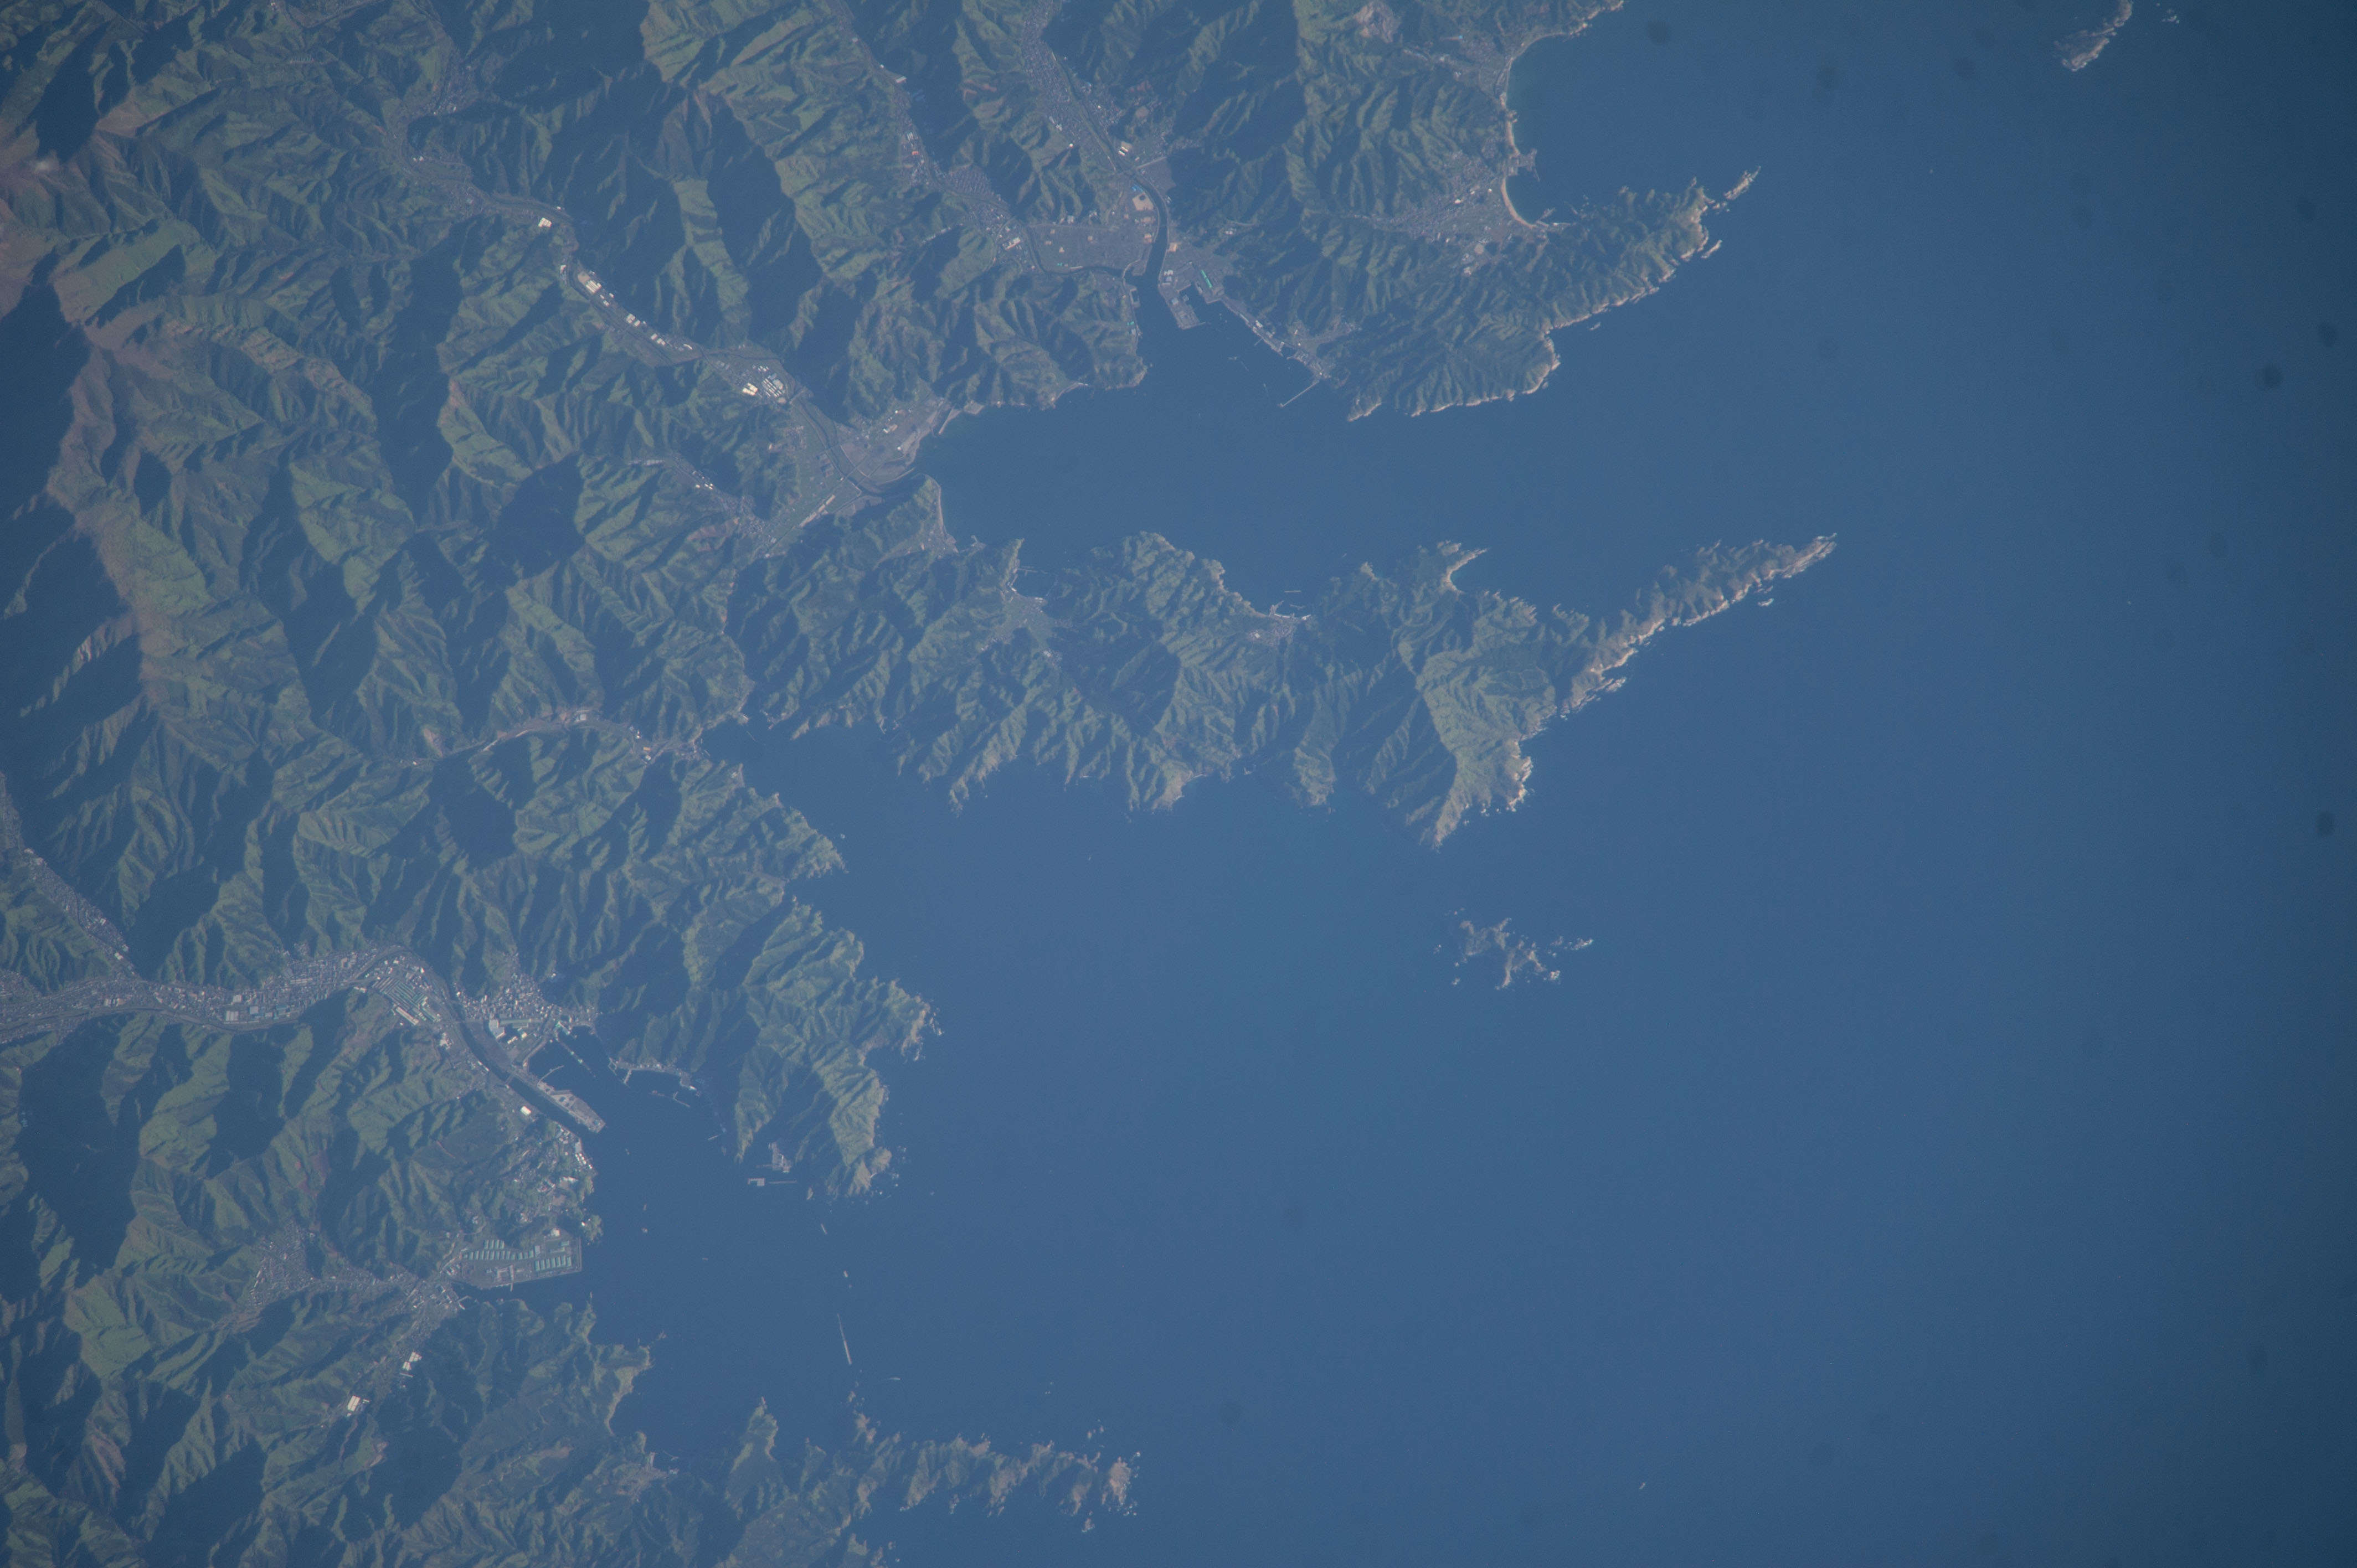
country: JAPAN
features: VEGETATION, COAST, KAMAISHI, KAMAISHI BAY, RYOISHI BAY, TAKANOSUYAMA, KASSHI RIVER, OTSUCHI BAY, OTSUCHI, UNOSUMAI RIVER, OTSUCHI RIVER
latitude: 39.3
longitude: 141.9
